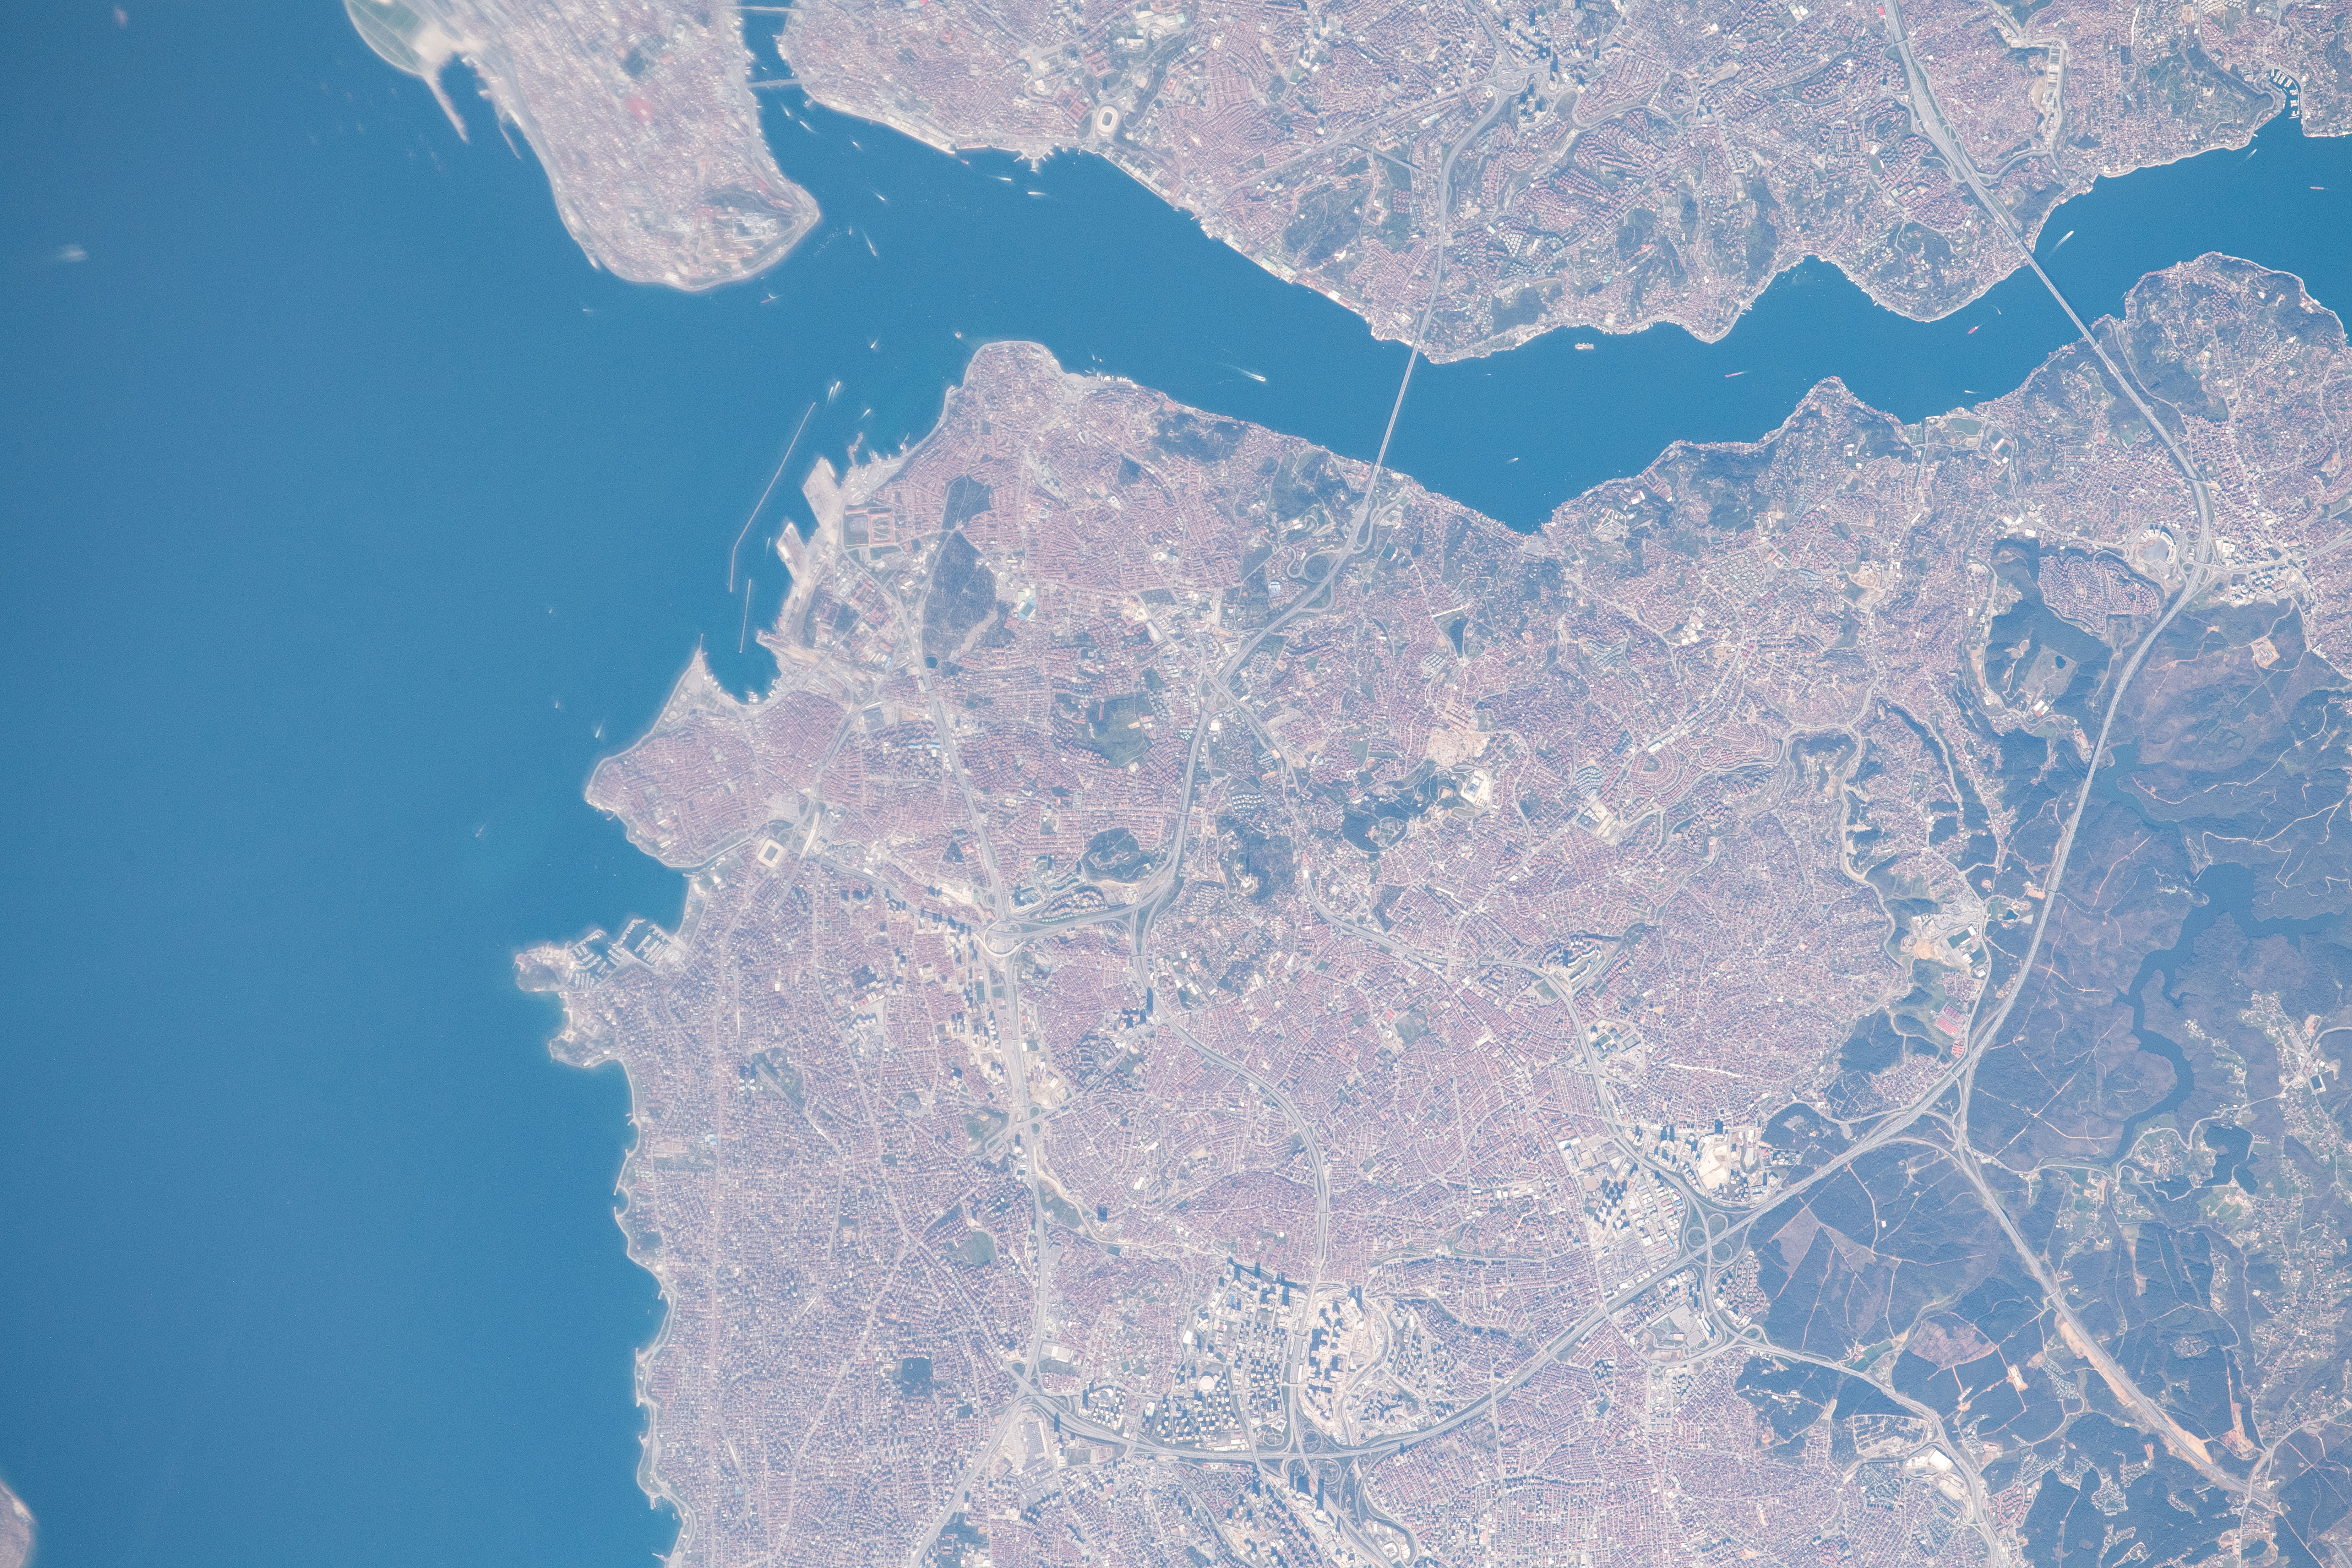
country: TURKEY
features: MARMARA SEA, BOSFORO STRAIT
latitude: 41.0
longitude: 29.1
